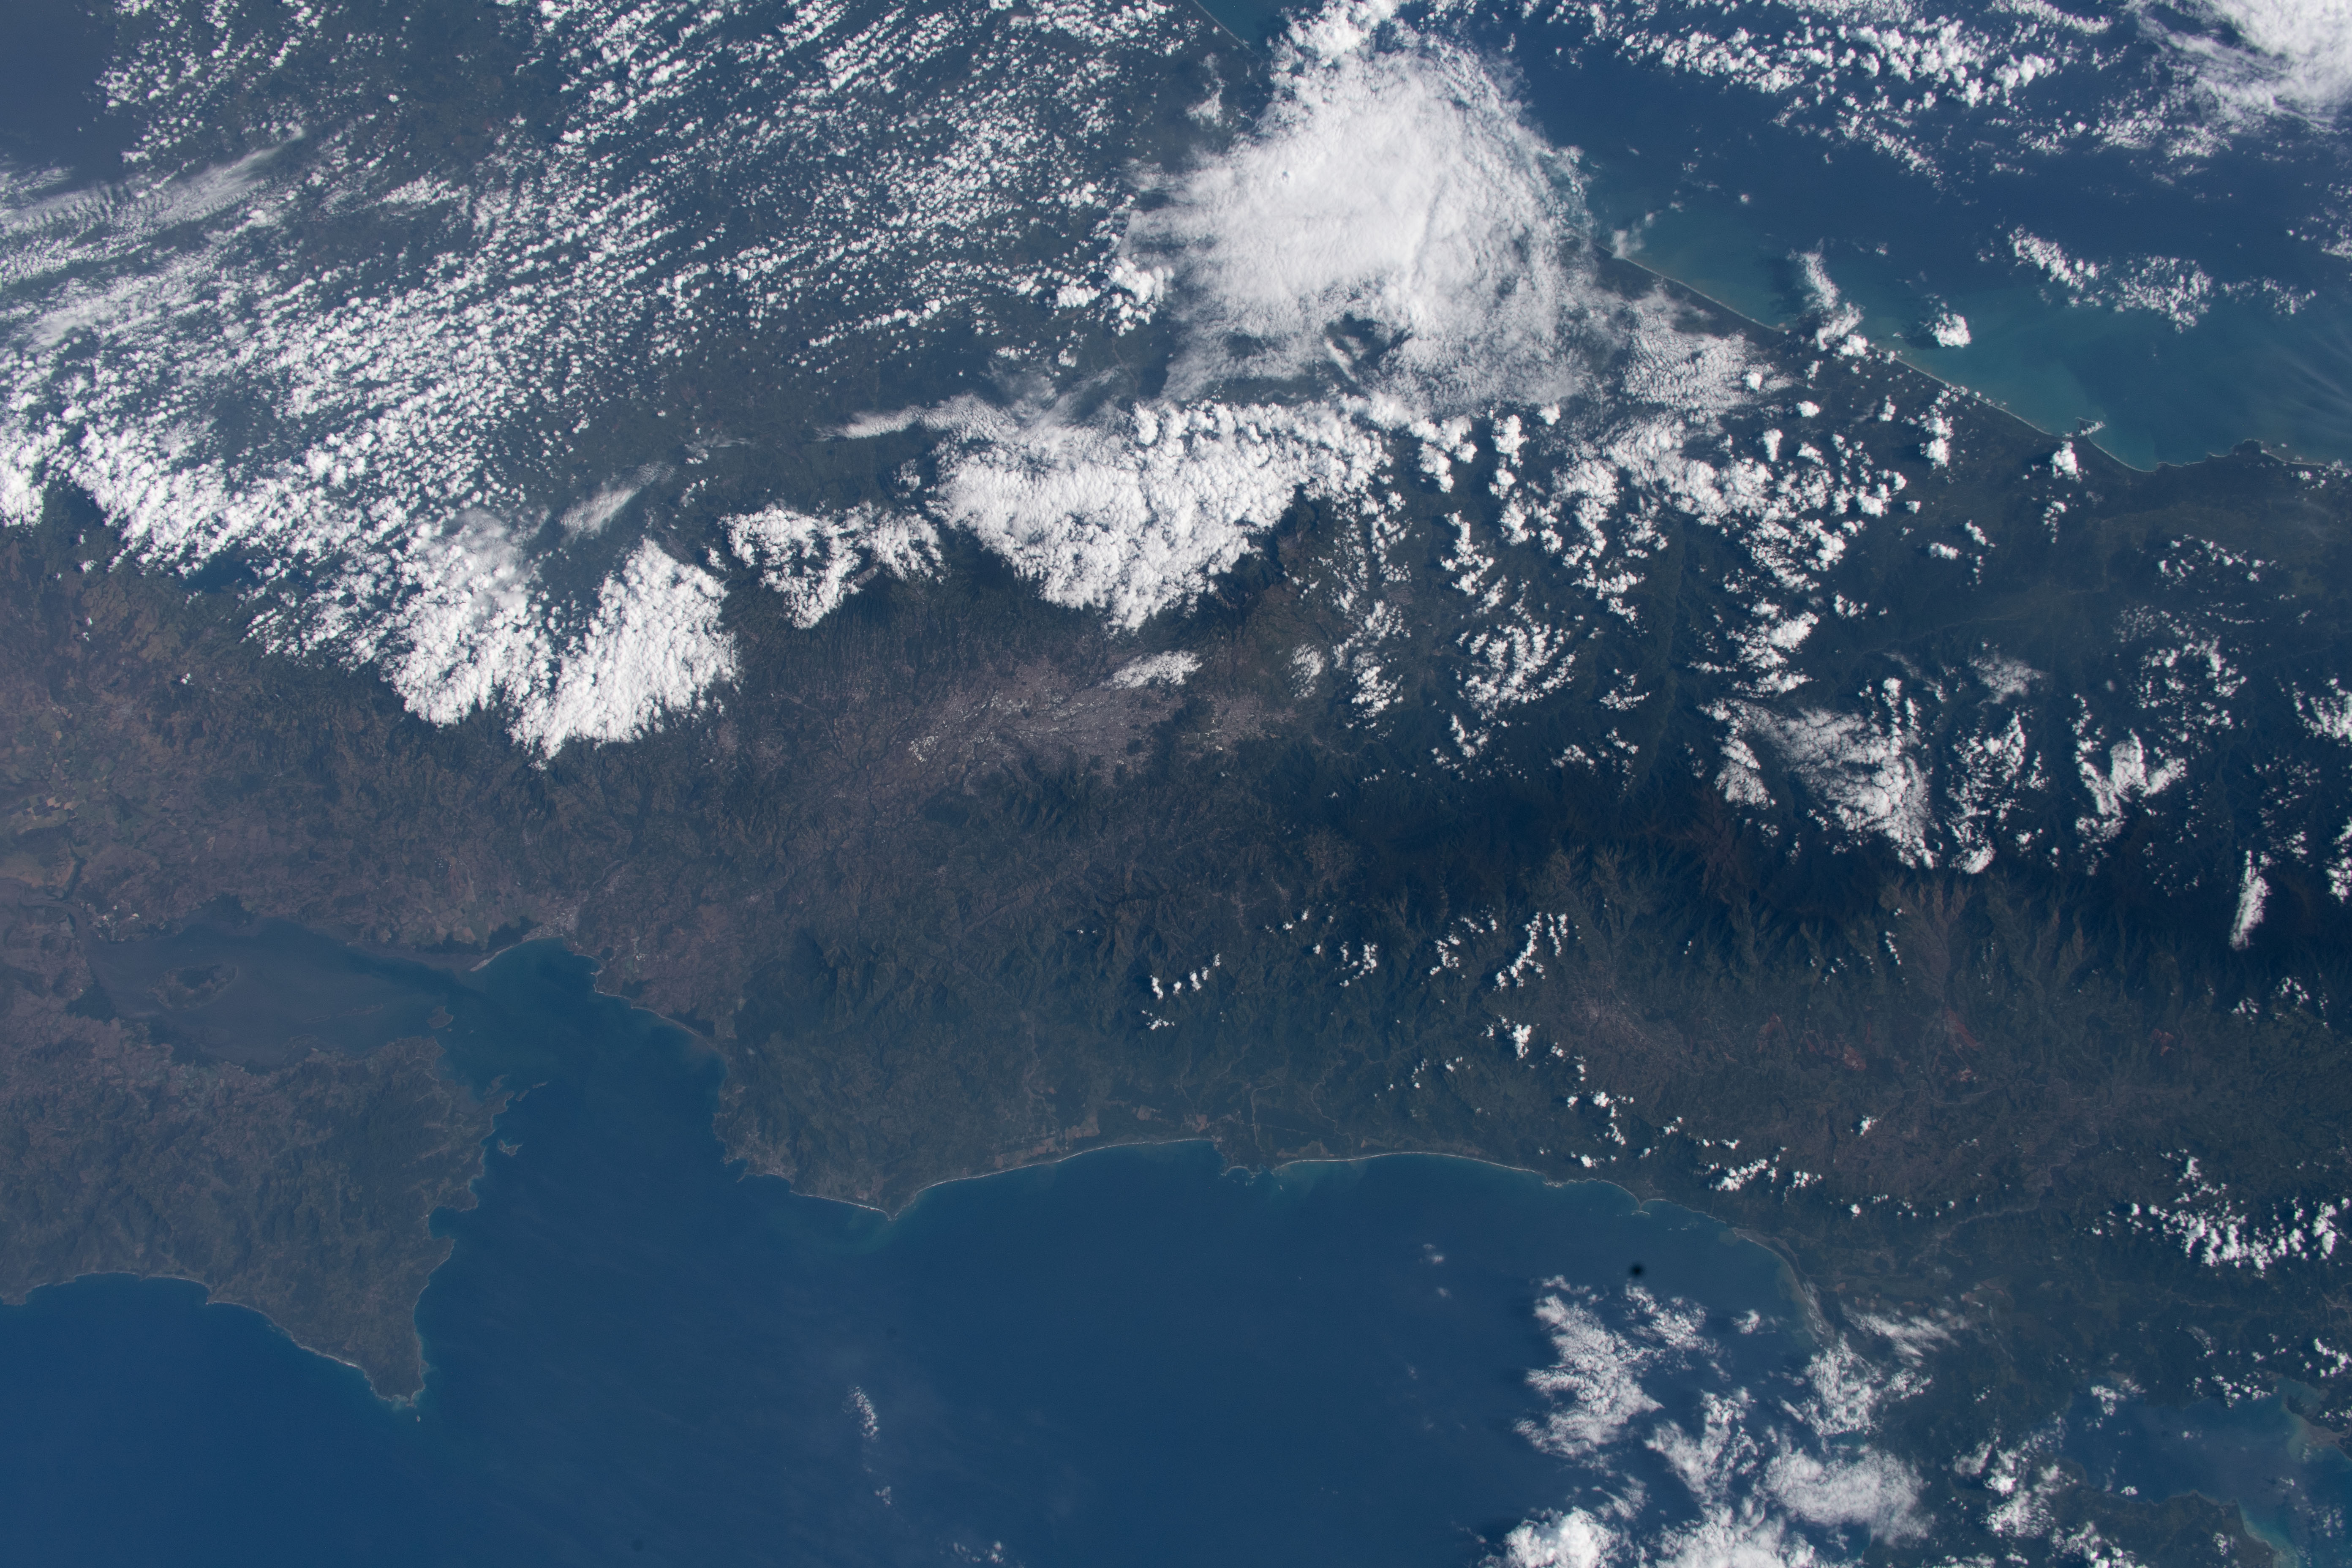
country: COSTA RICA
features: GULF OF NICOYA, TILMARAN MOUNTAINS, SAN JOSE
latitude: 10.0
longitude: -84.0
